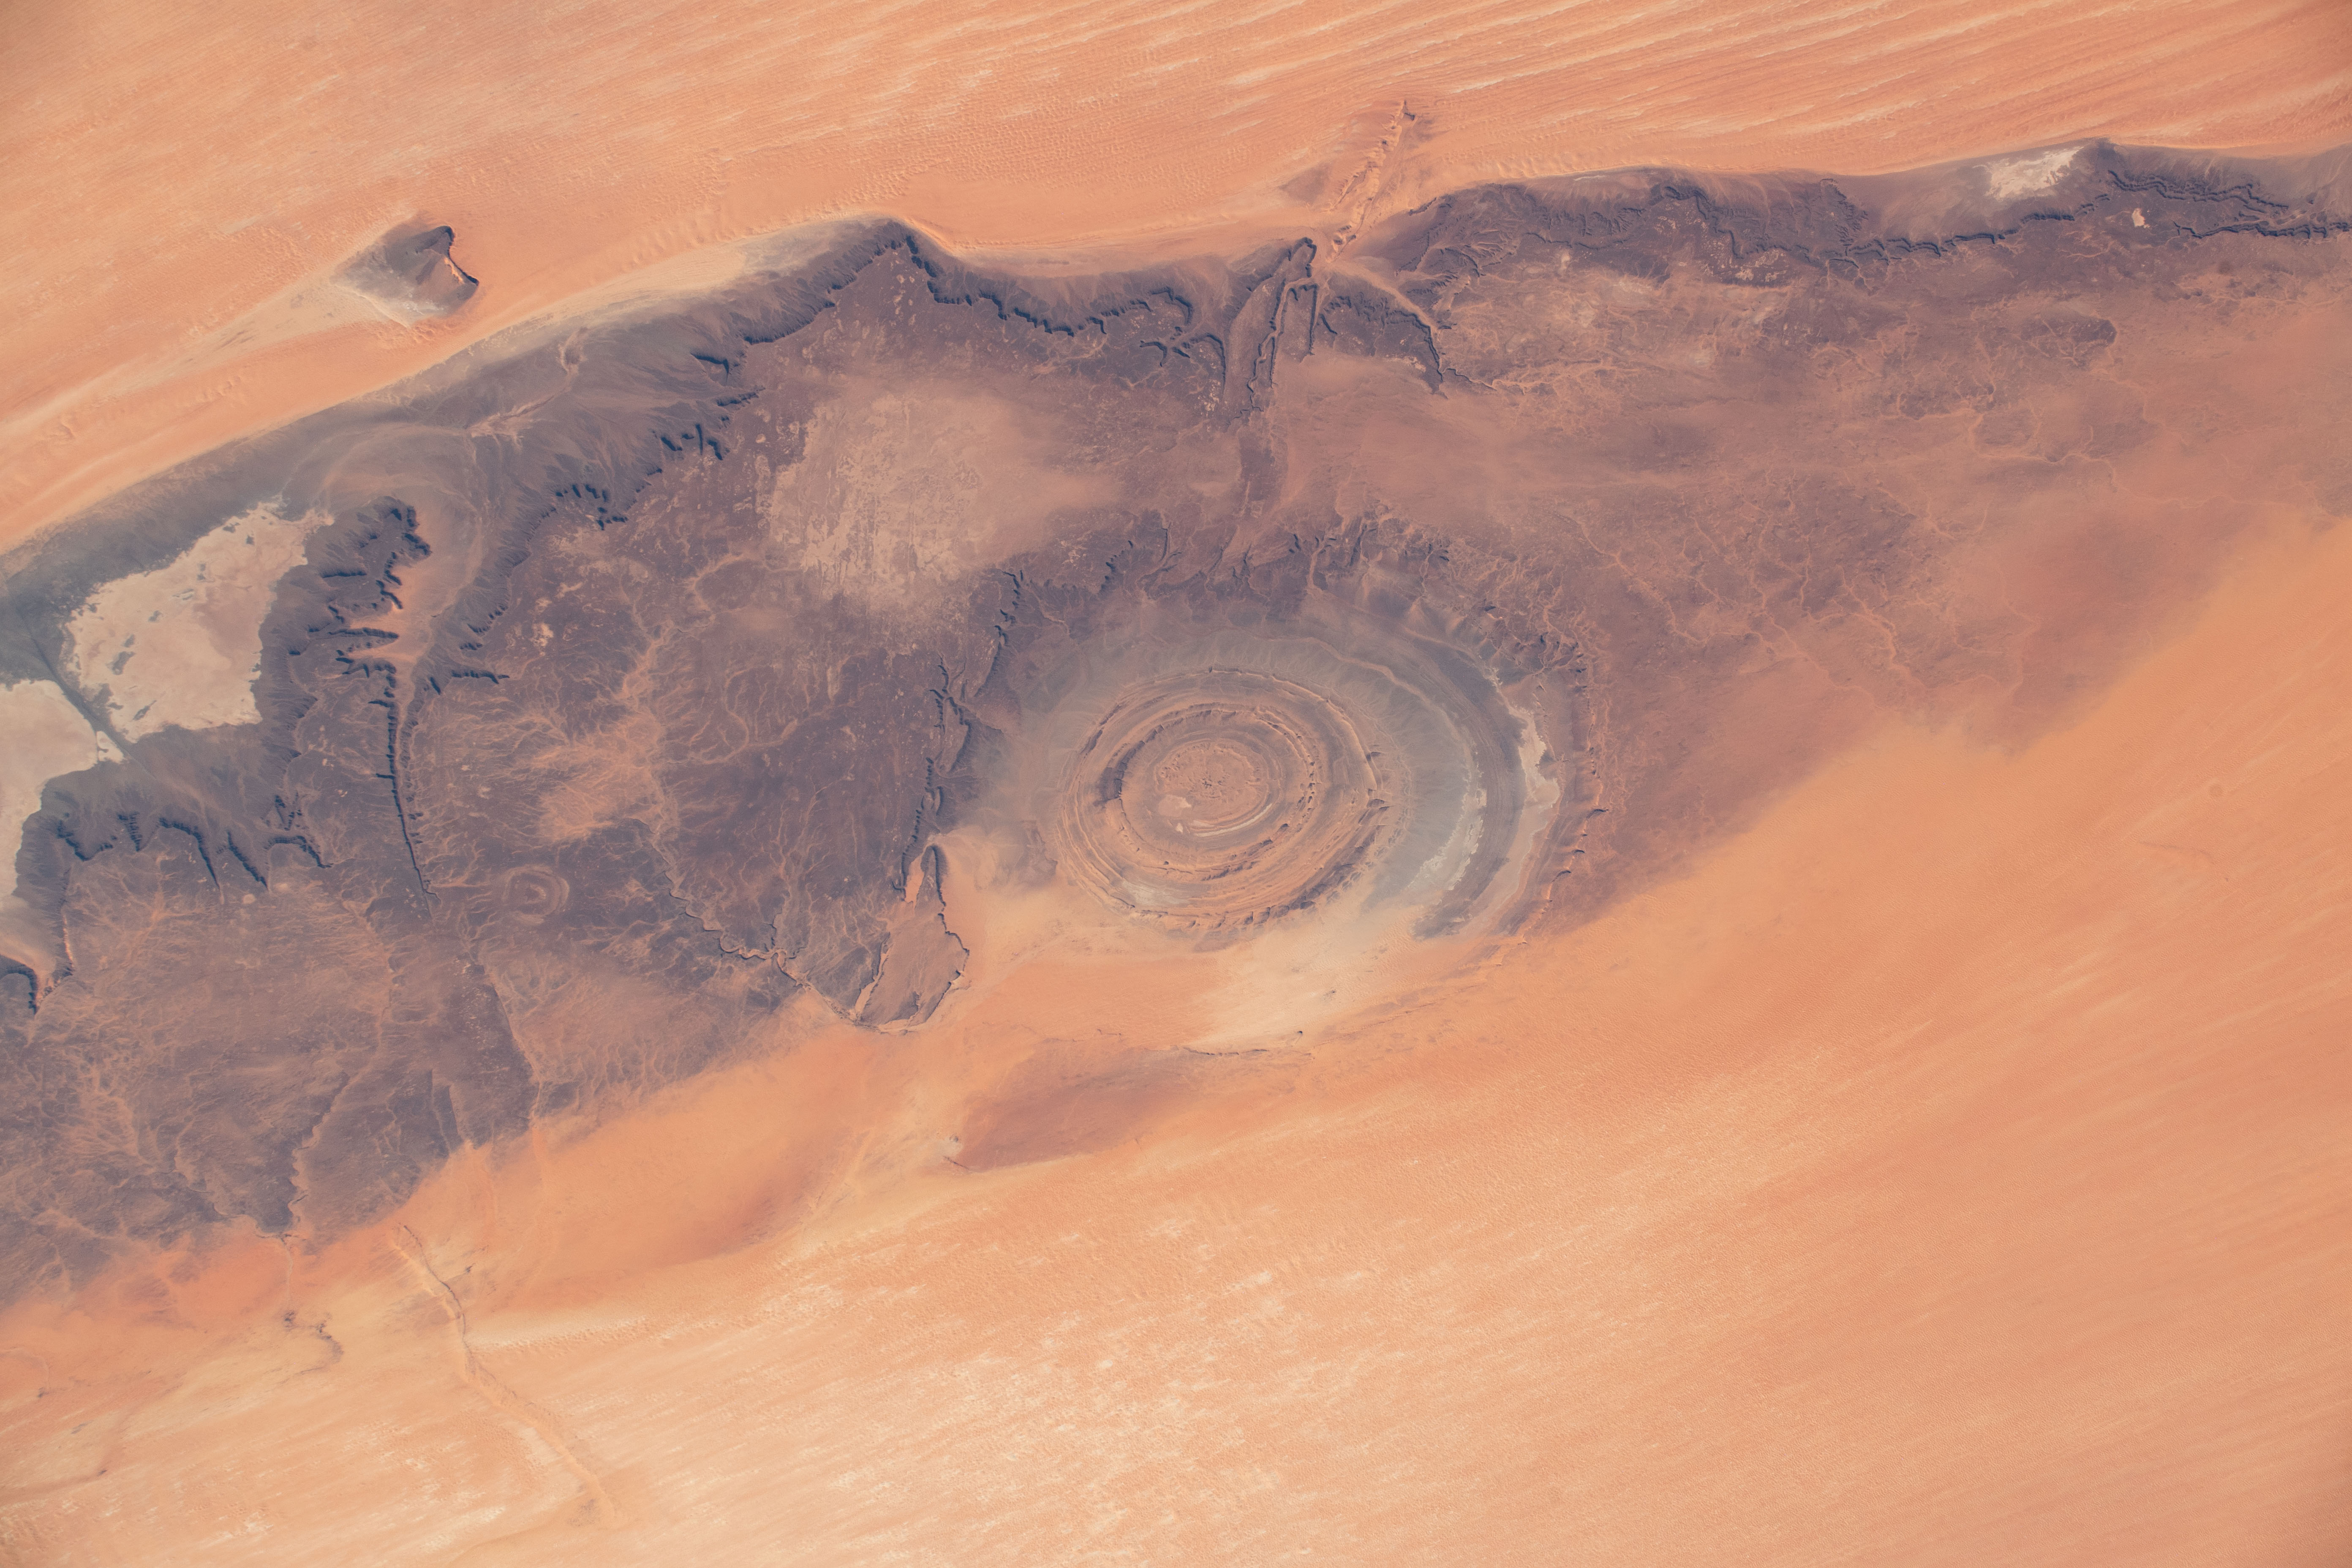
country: MAURITANIA
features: RICHAT STRUCTURE
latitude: 21.1
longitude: -11.4
